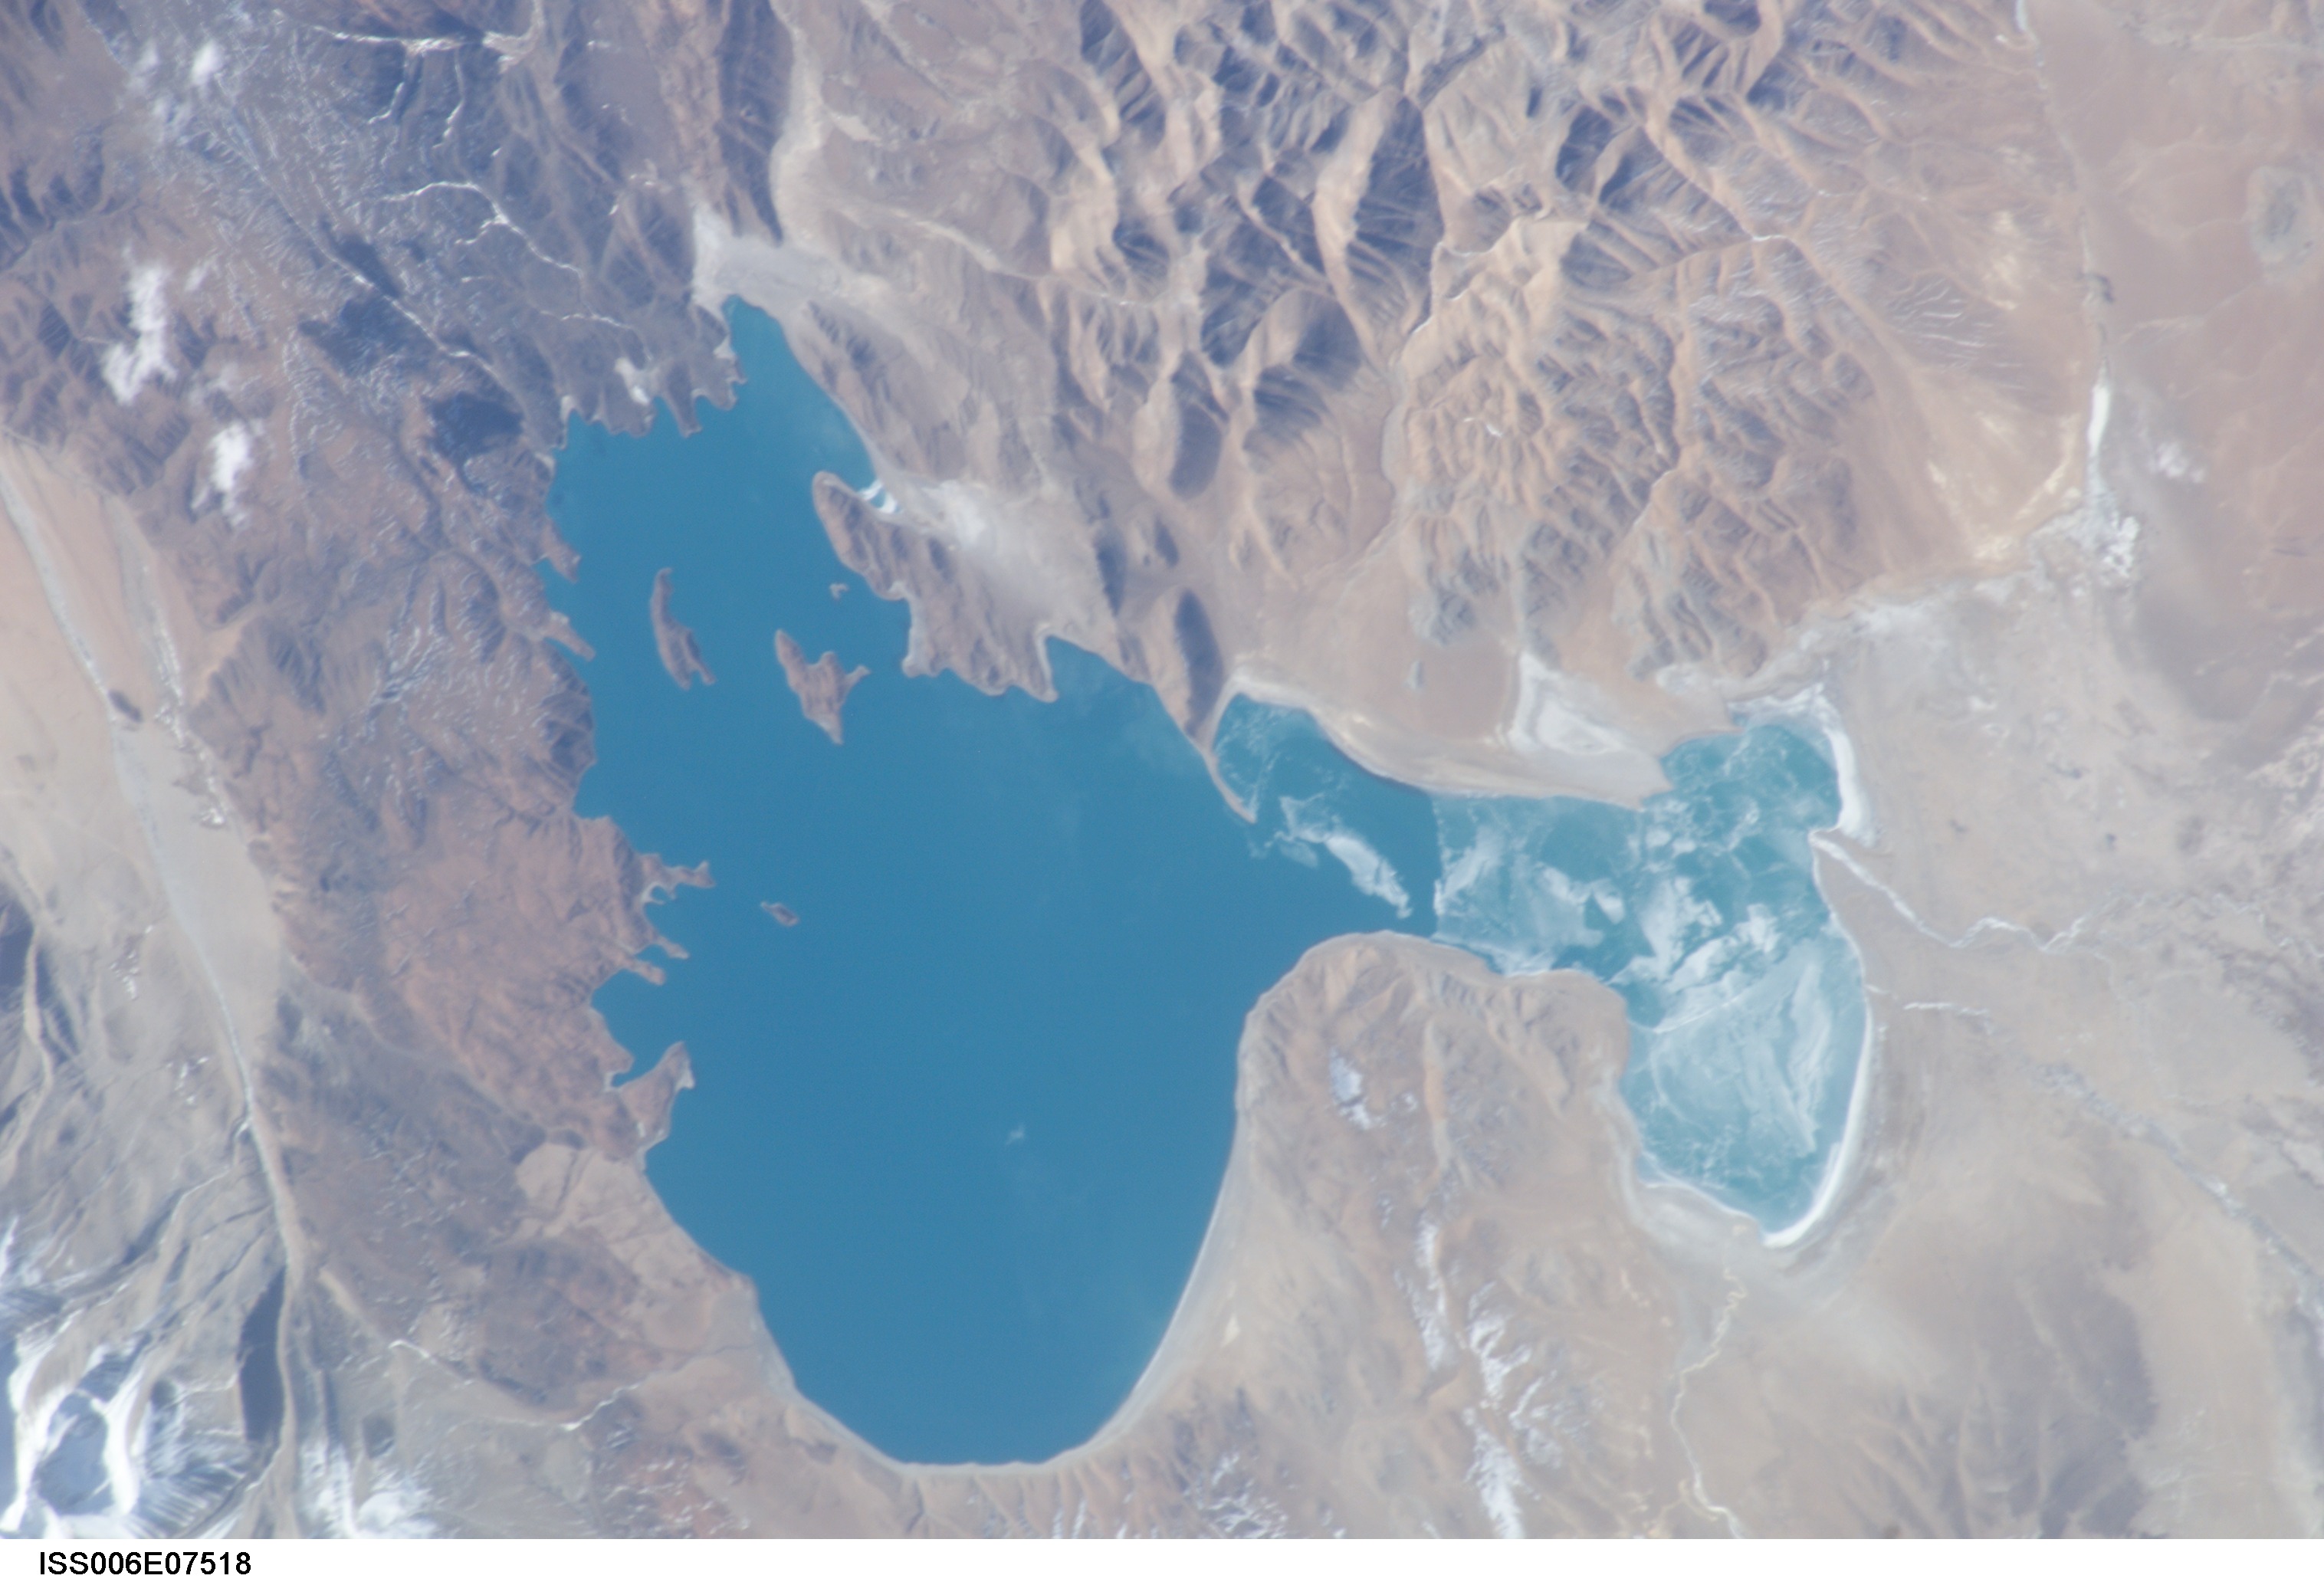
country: CHINA
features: LANGA LAKE, HIMALAYAN RANGE
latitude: 30.5
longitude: 81.0
